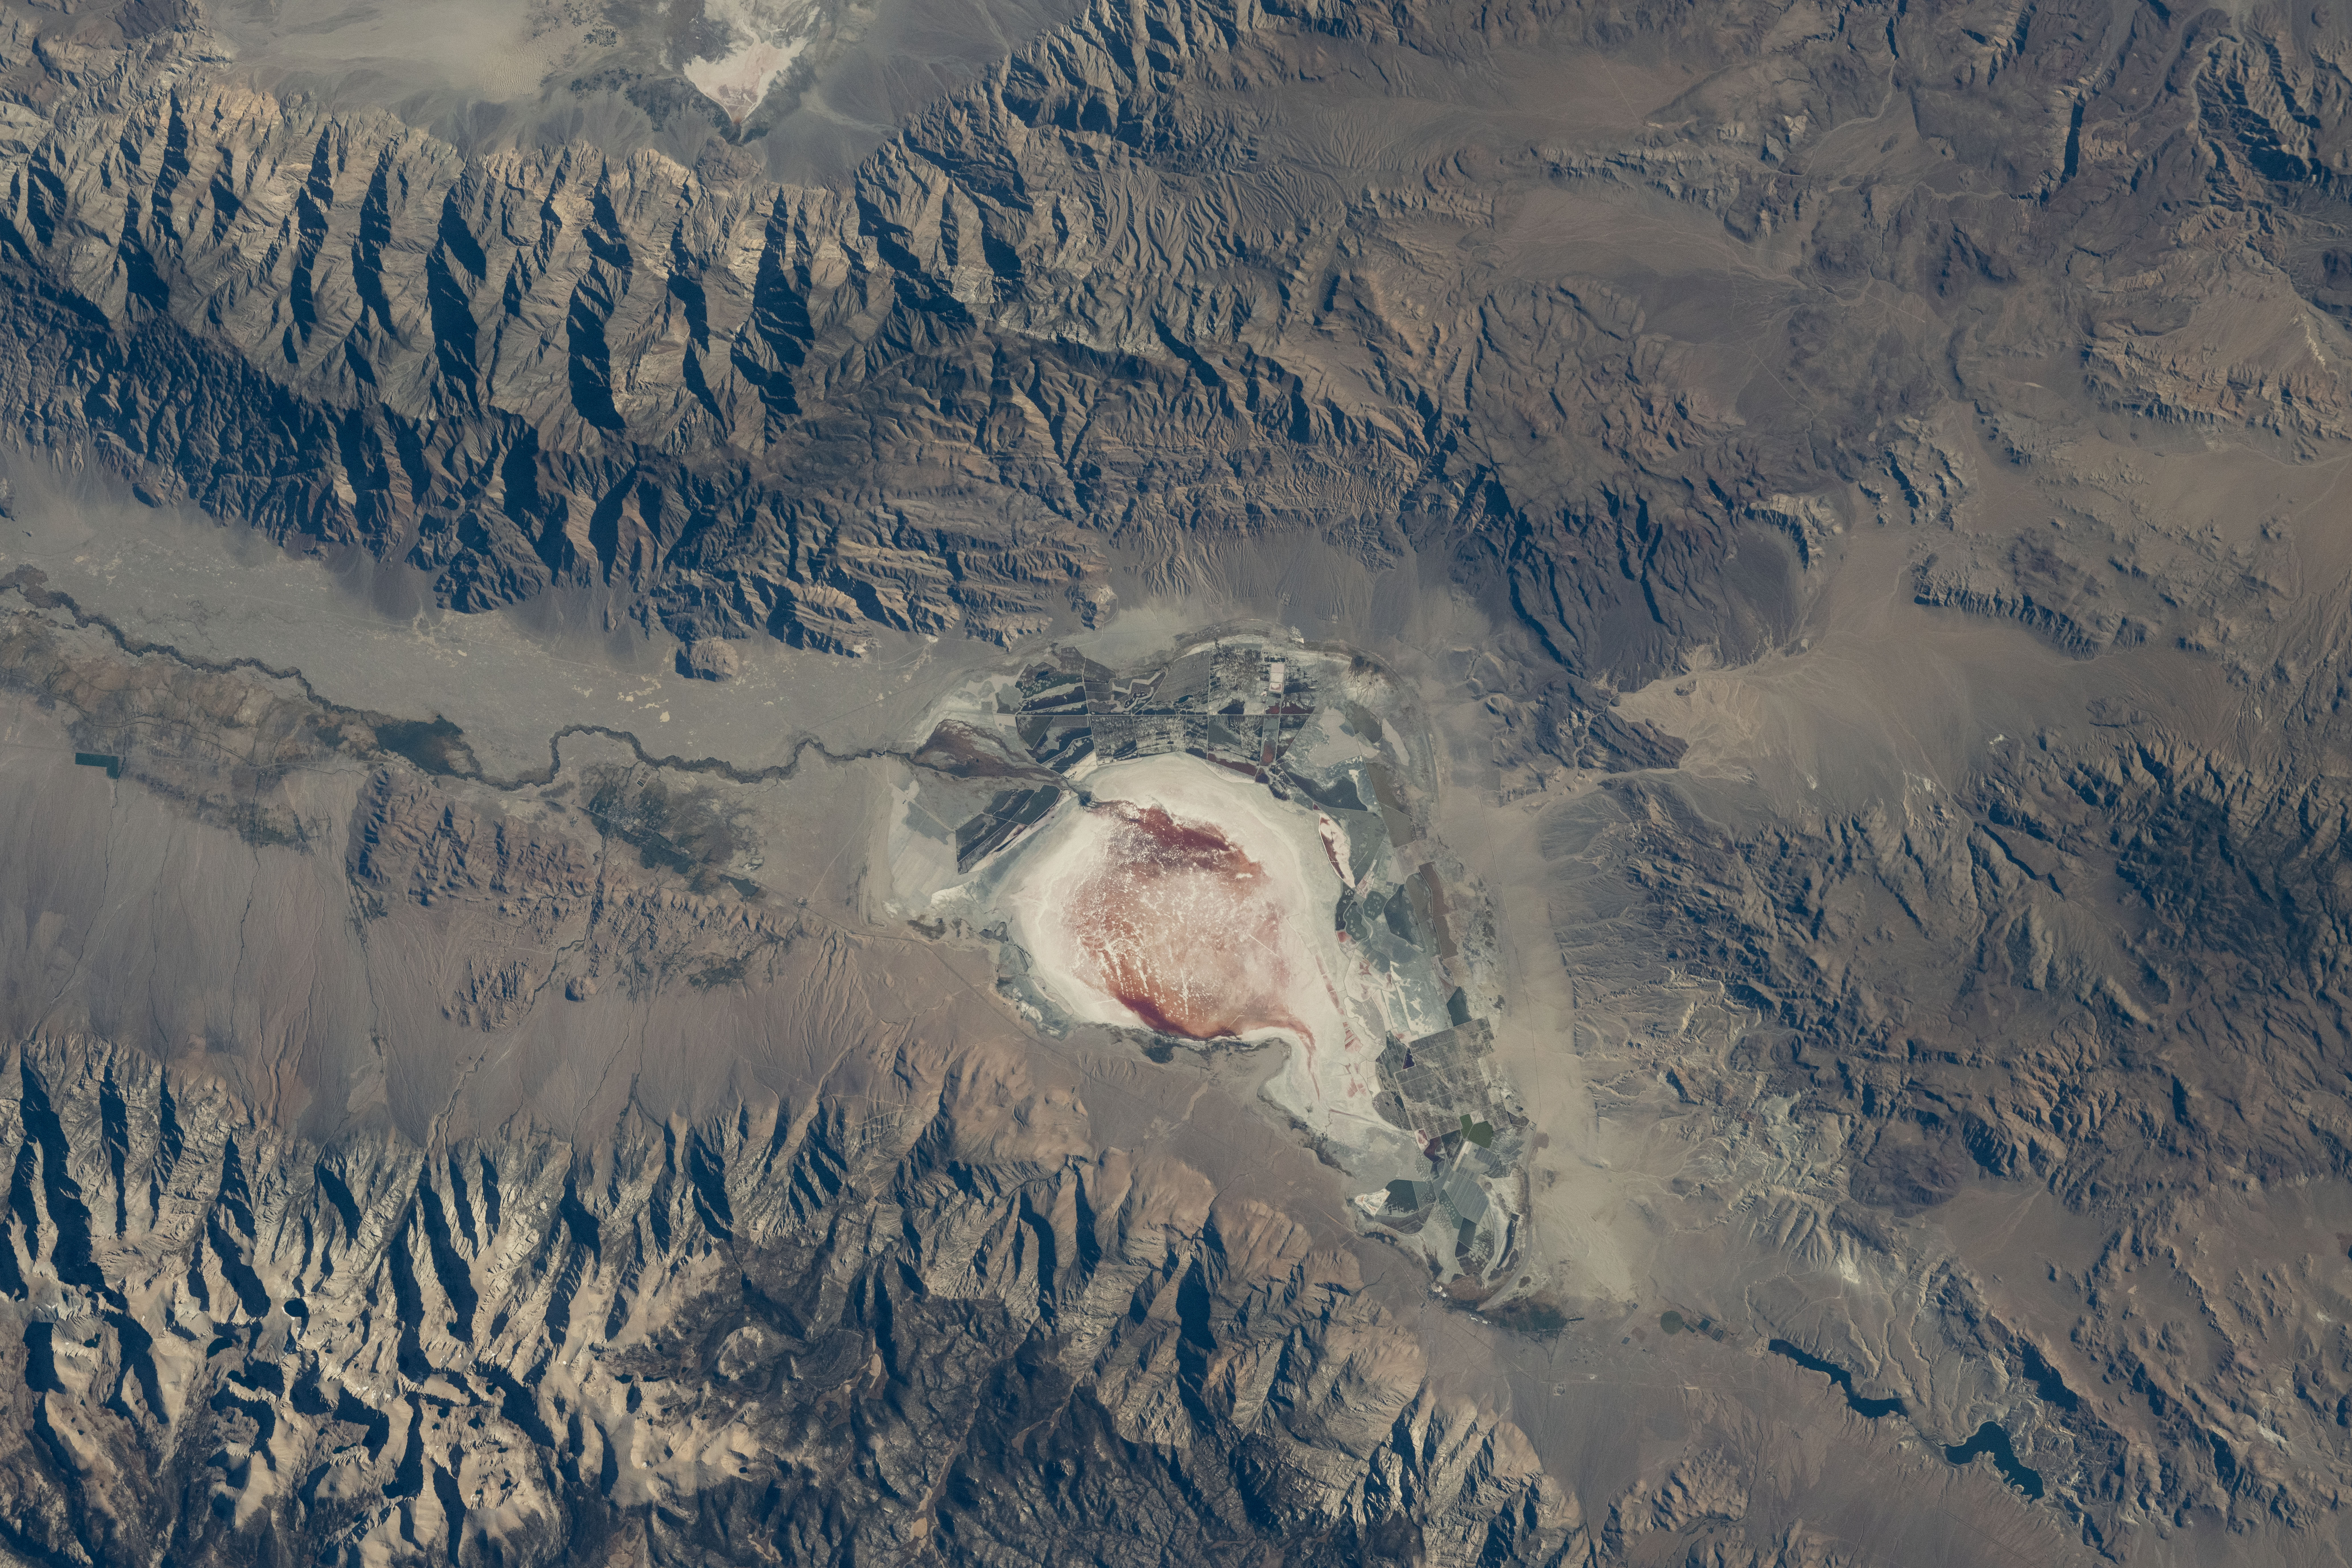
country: USA-CALIFORNIA
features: OWENS LAKE, BARTLETT, DOLOMITE, SWANSEA, CARTAGO, OLANCHA, MT. WHITNEY, LONE PINE, COSO RANGE WILDERNESS, BEVERIDGE, OWENS RIVER, GRANT
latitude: 36.5
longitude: -117.9
